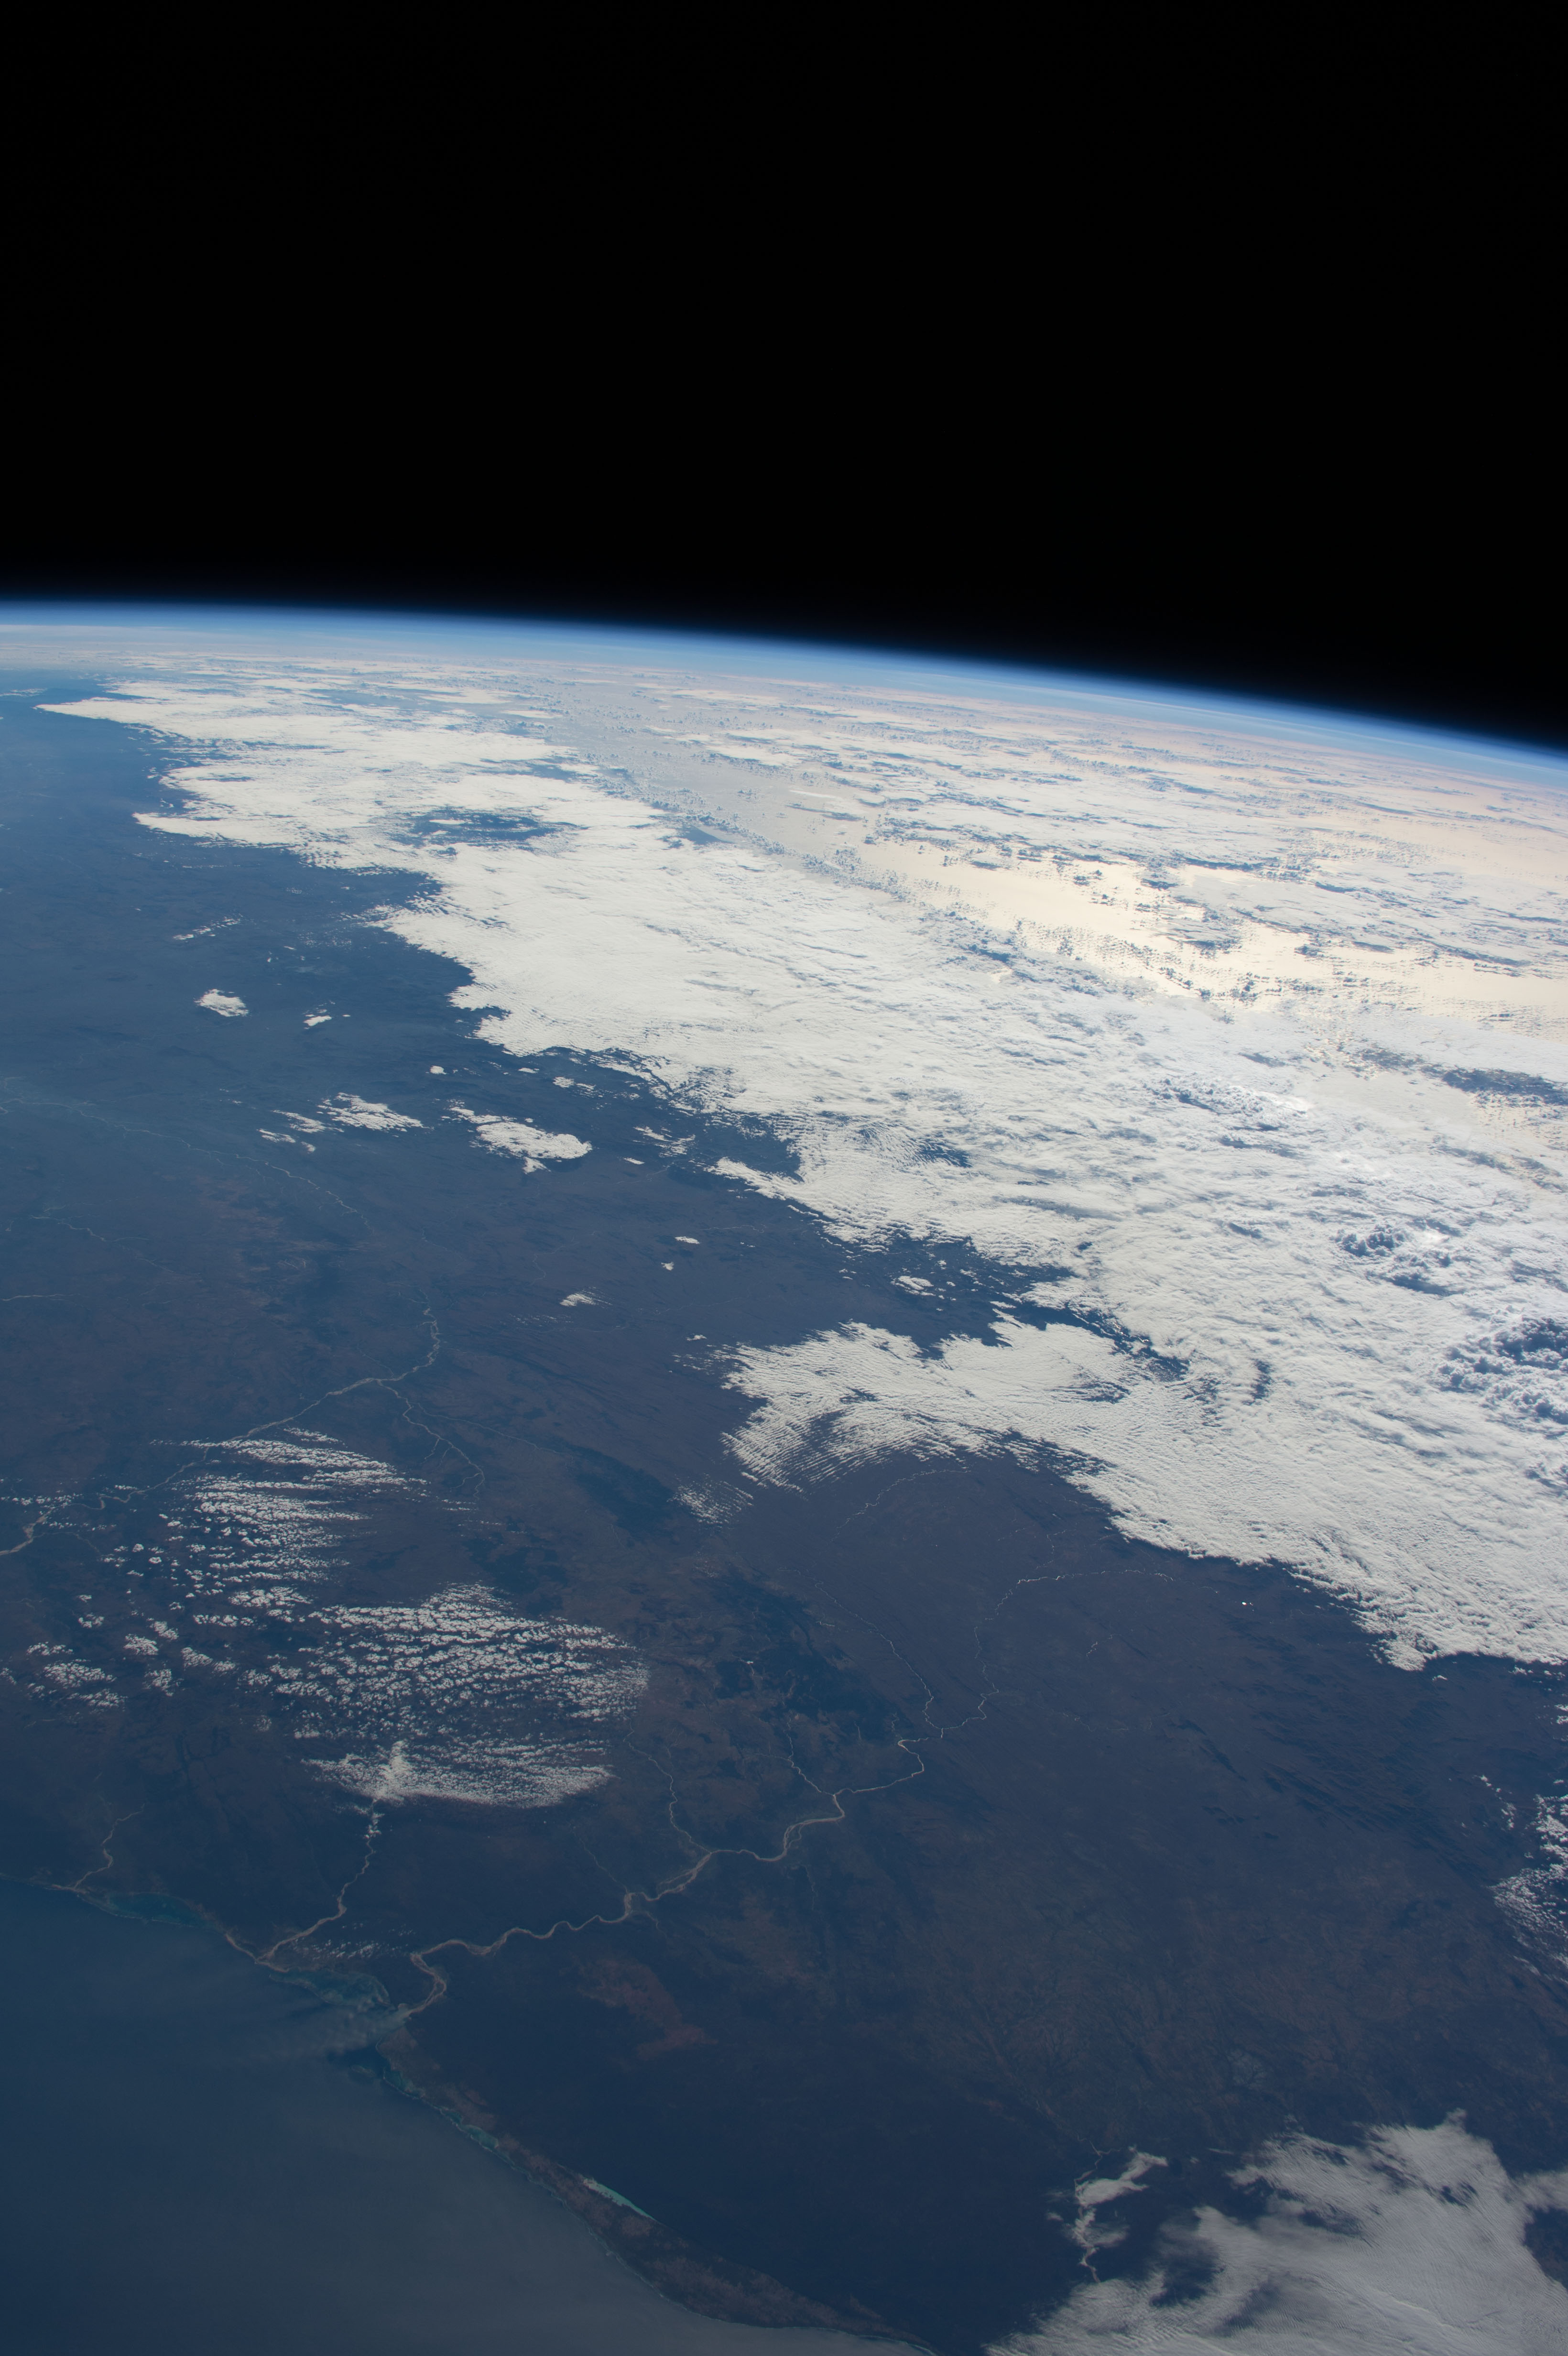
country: MADAGASCAR
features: TOLIARA, ONILAHY RIVER, MOZAMBIQUE CHANNEL, INDIAN OCEAN, ATMOSPHERIC LIMB
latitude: -22.5
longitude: 46.0
